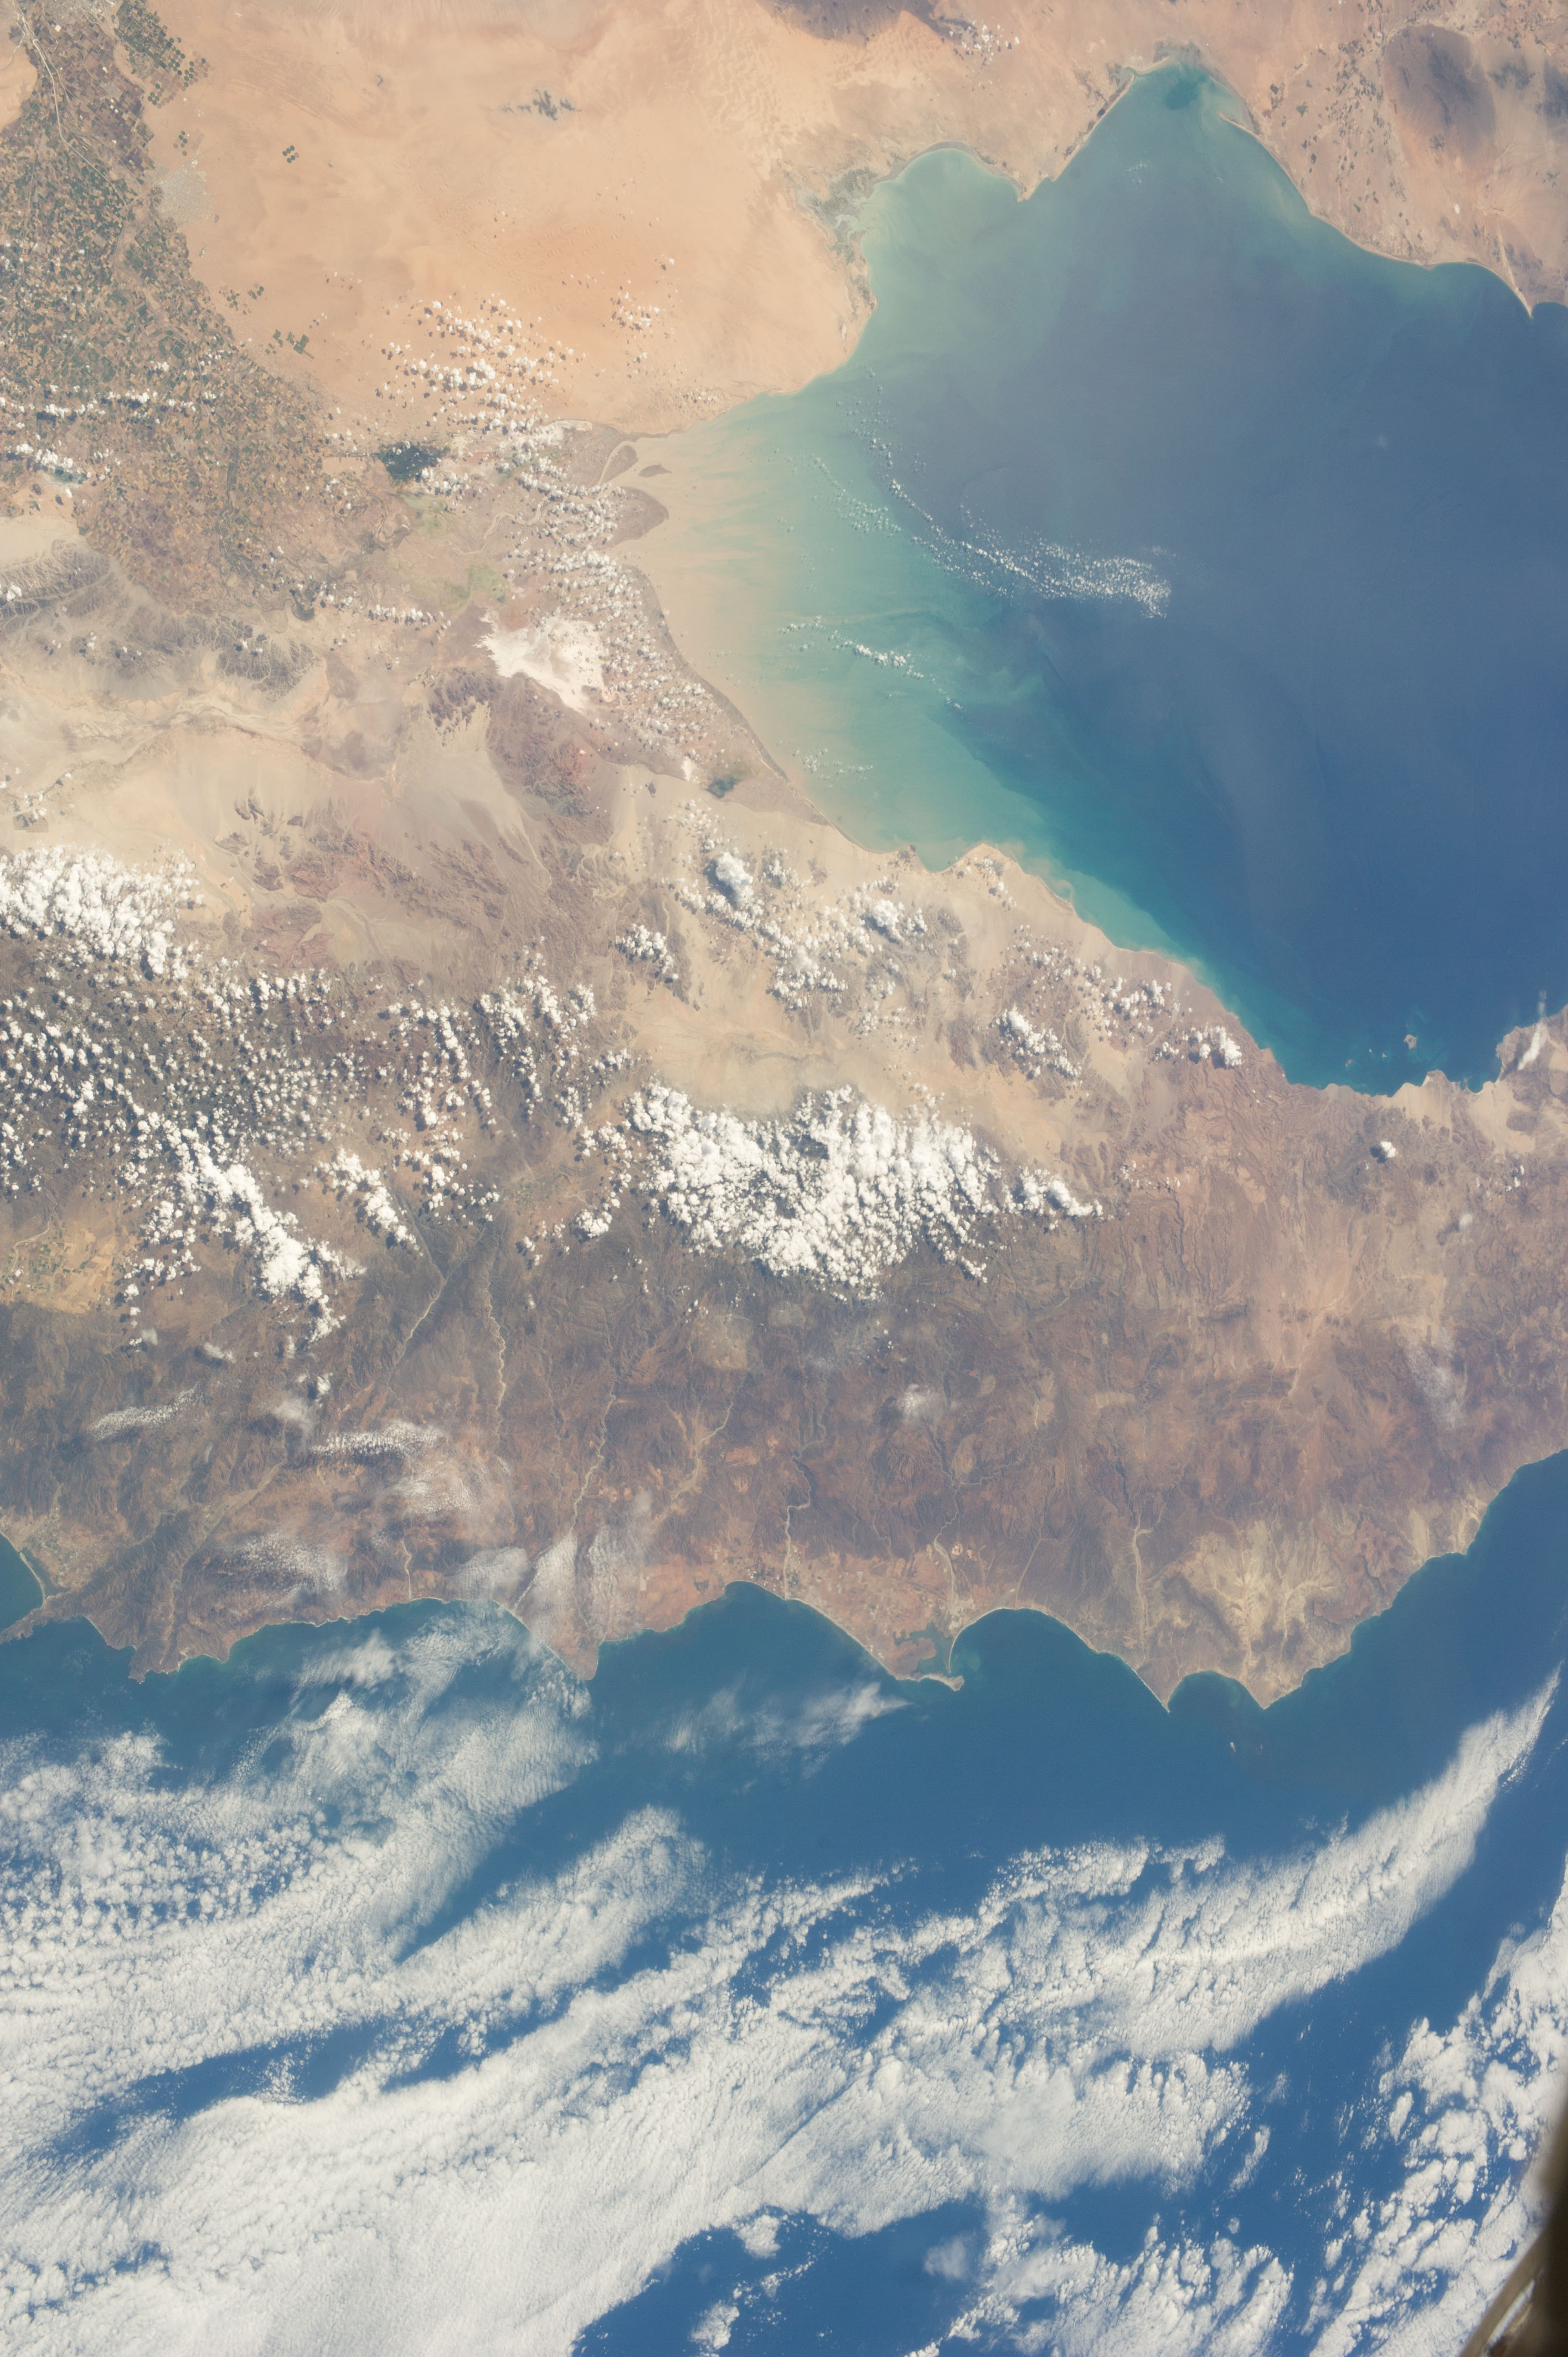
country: MEXICO
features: O.
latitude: 31.0
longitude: -115.5
